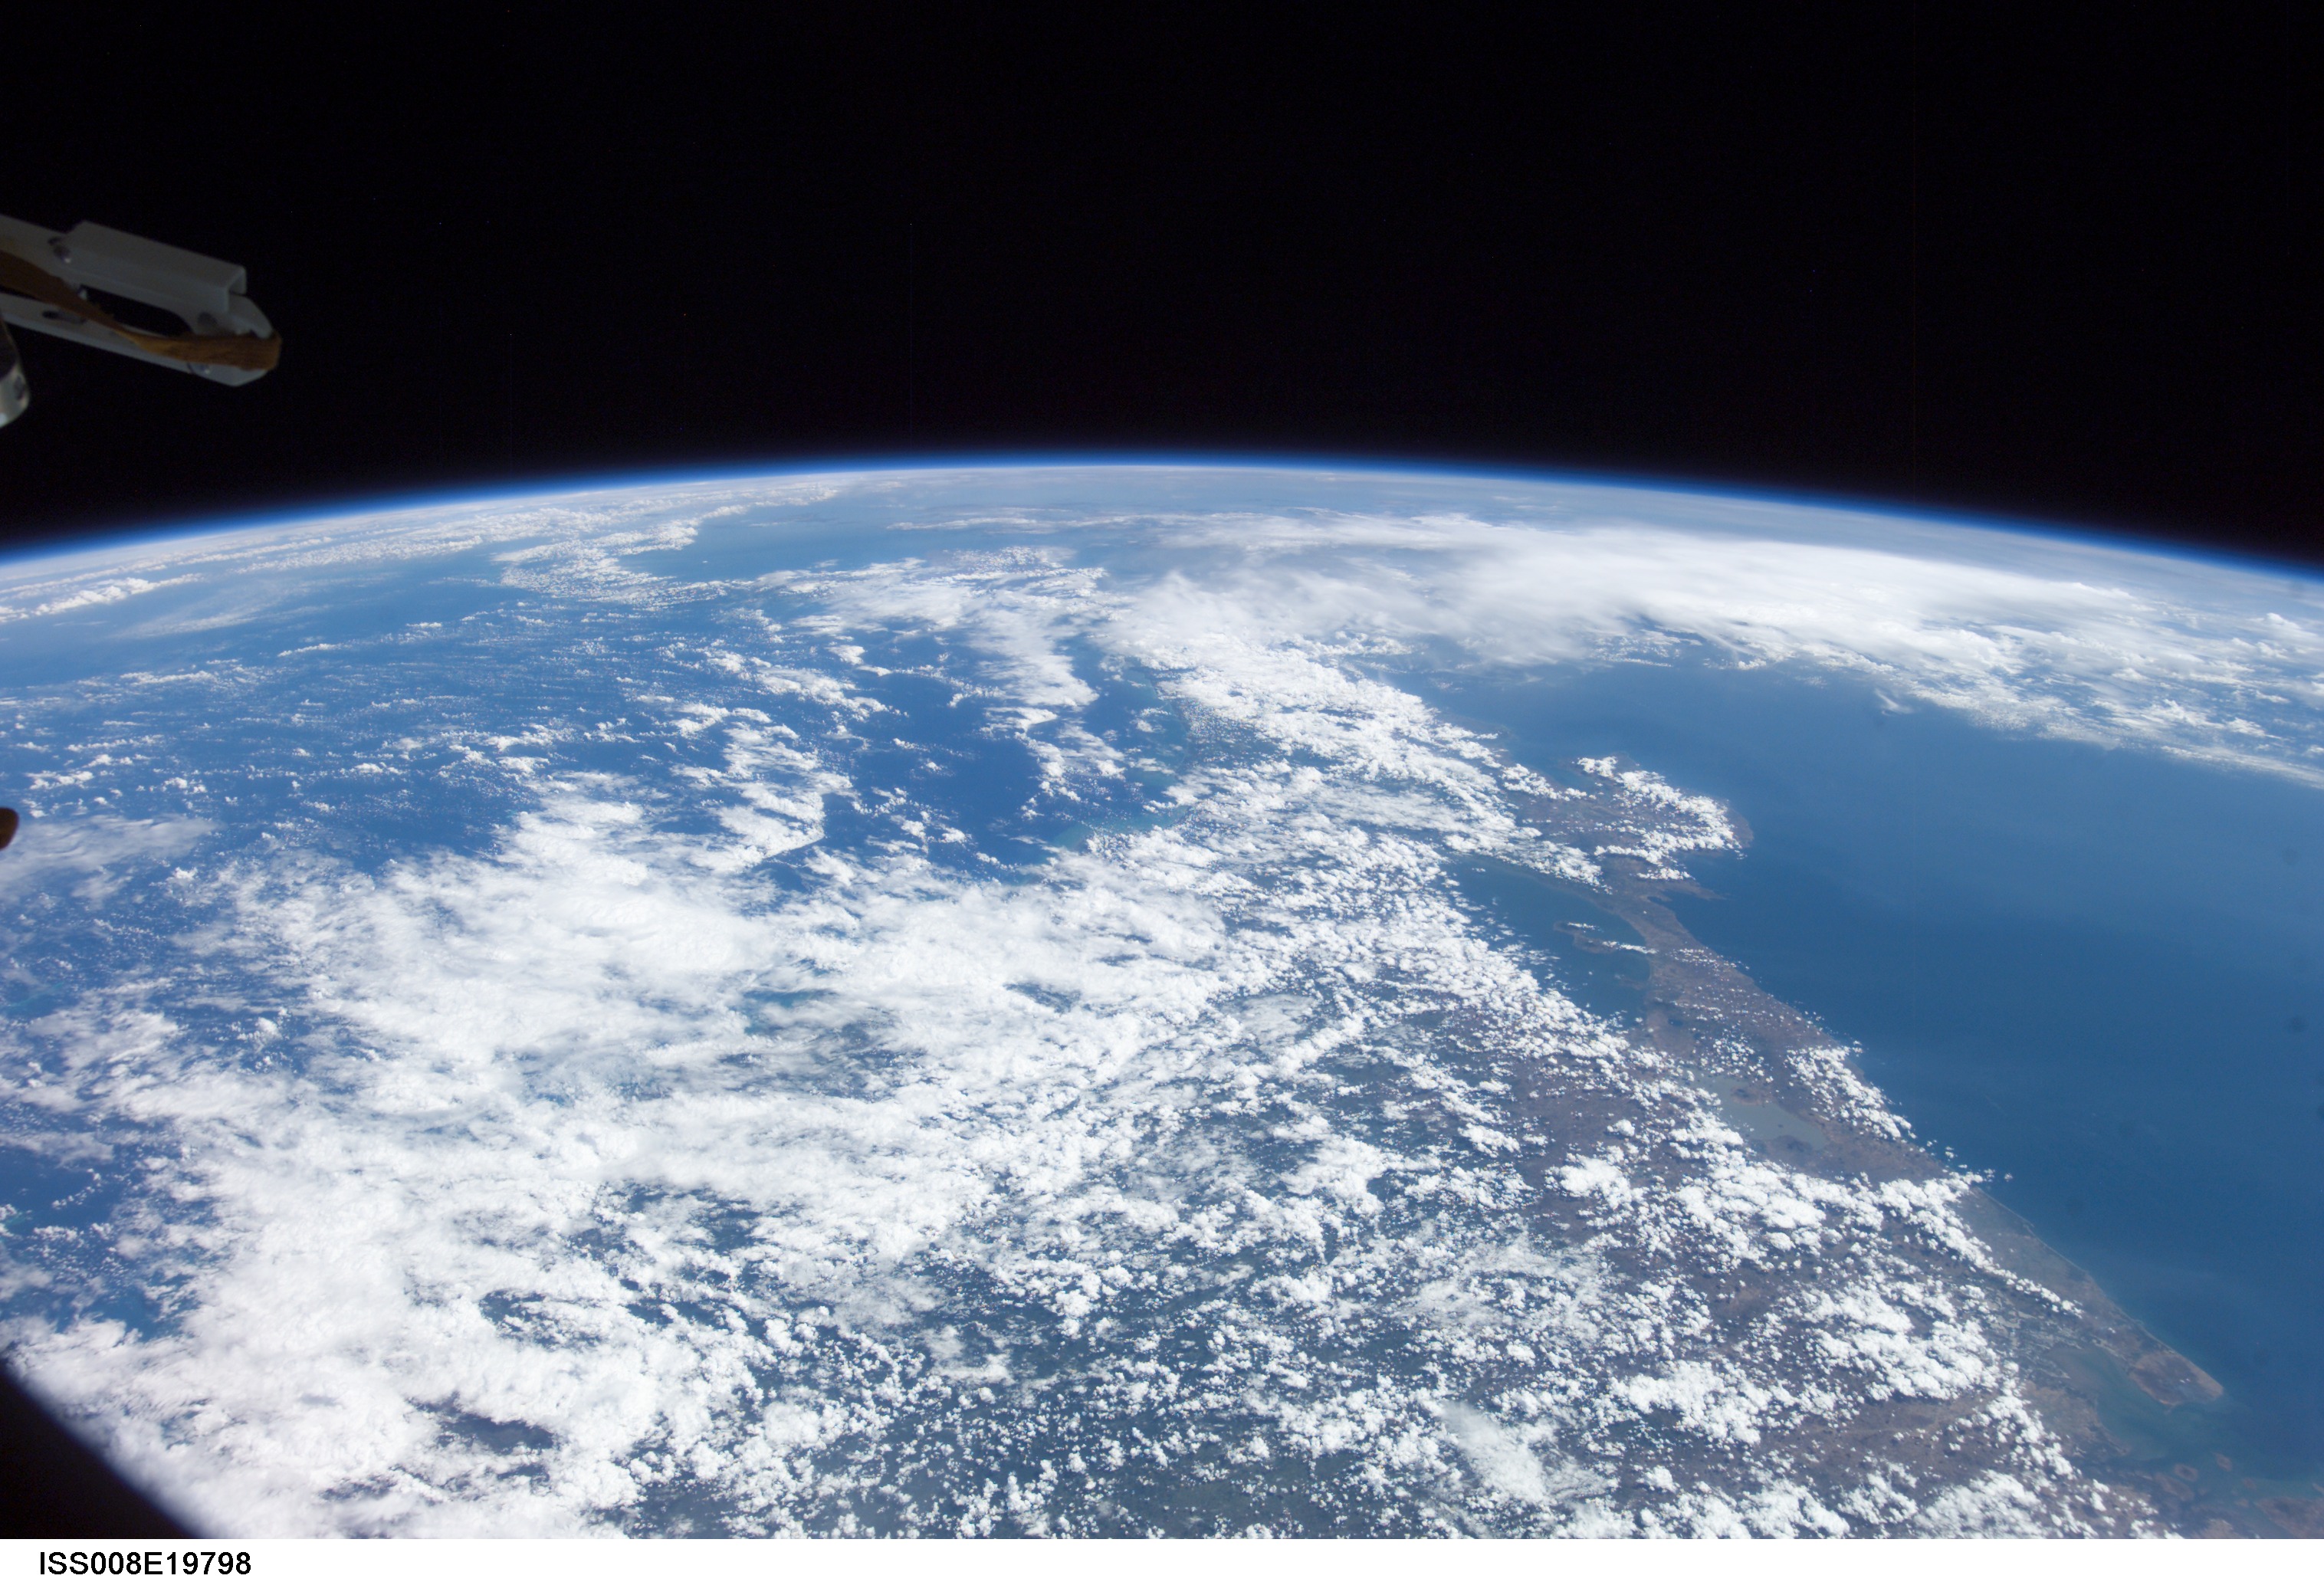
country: NICARAGUA
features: L. NICARAGUA, G. OF FONSECA, CARRIBEAN S., PACIFIC O., ATMOSPHERIC LIMB
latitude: 12.5
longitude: -85.0
